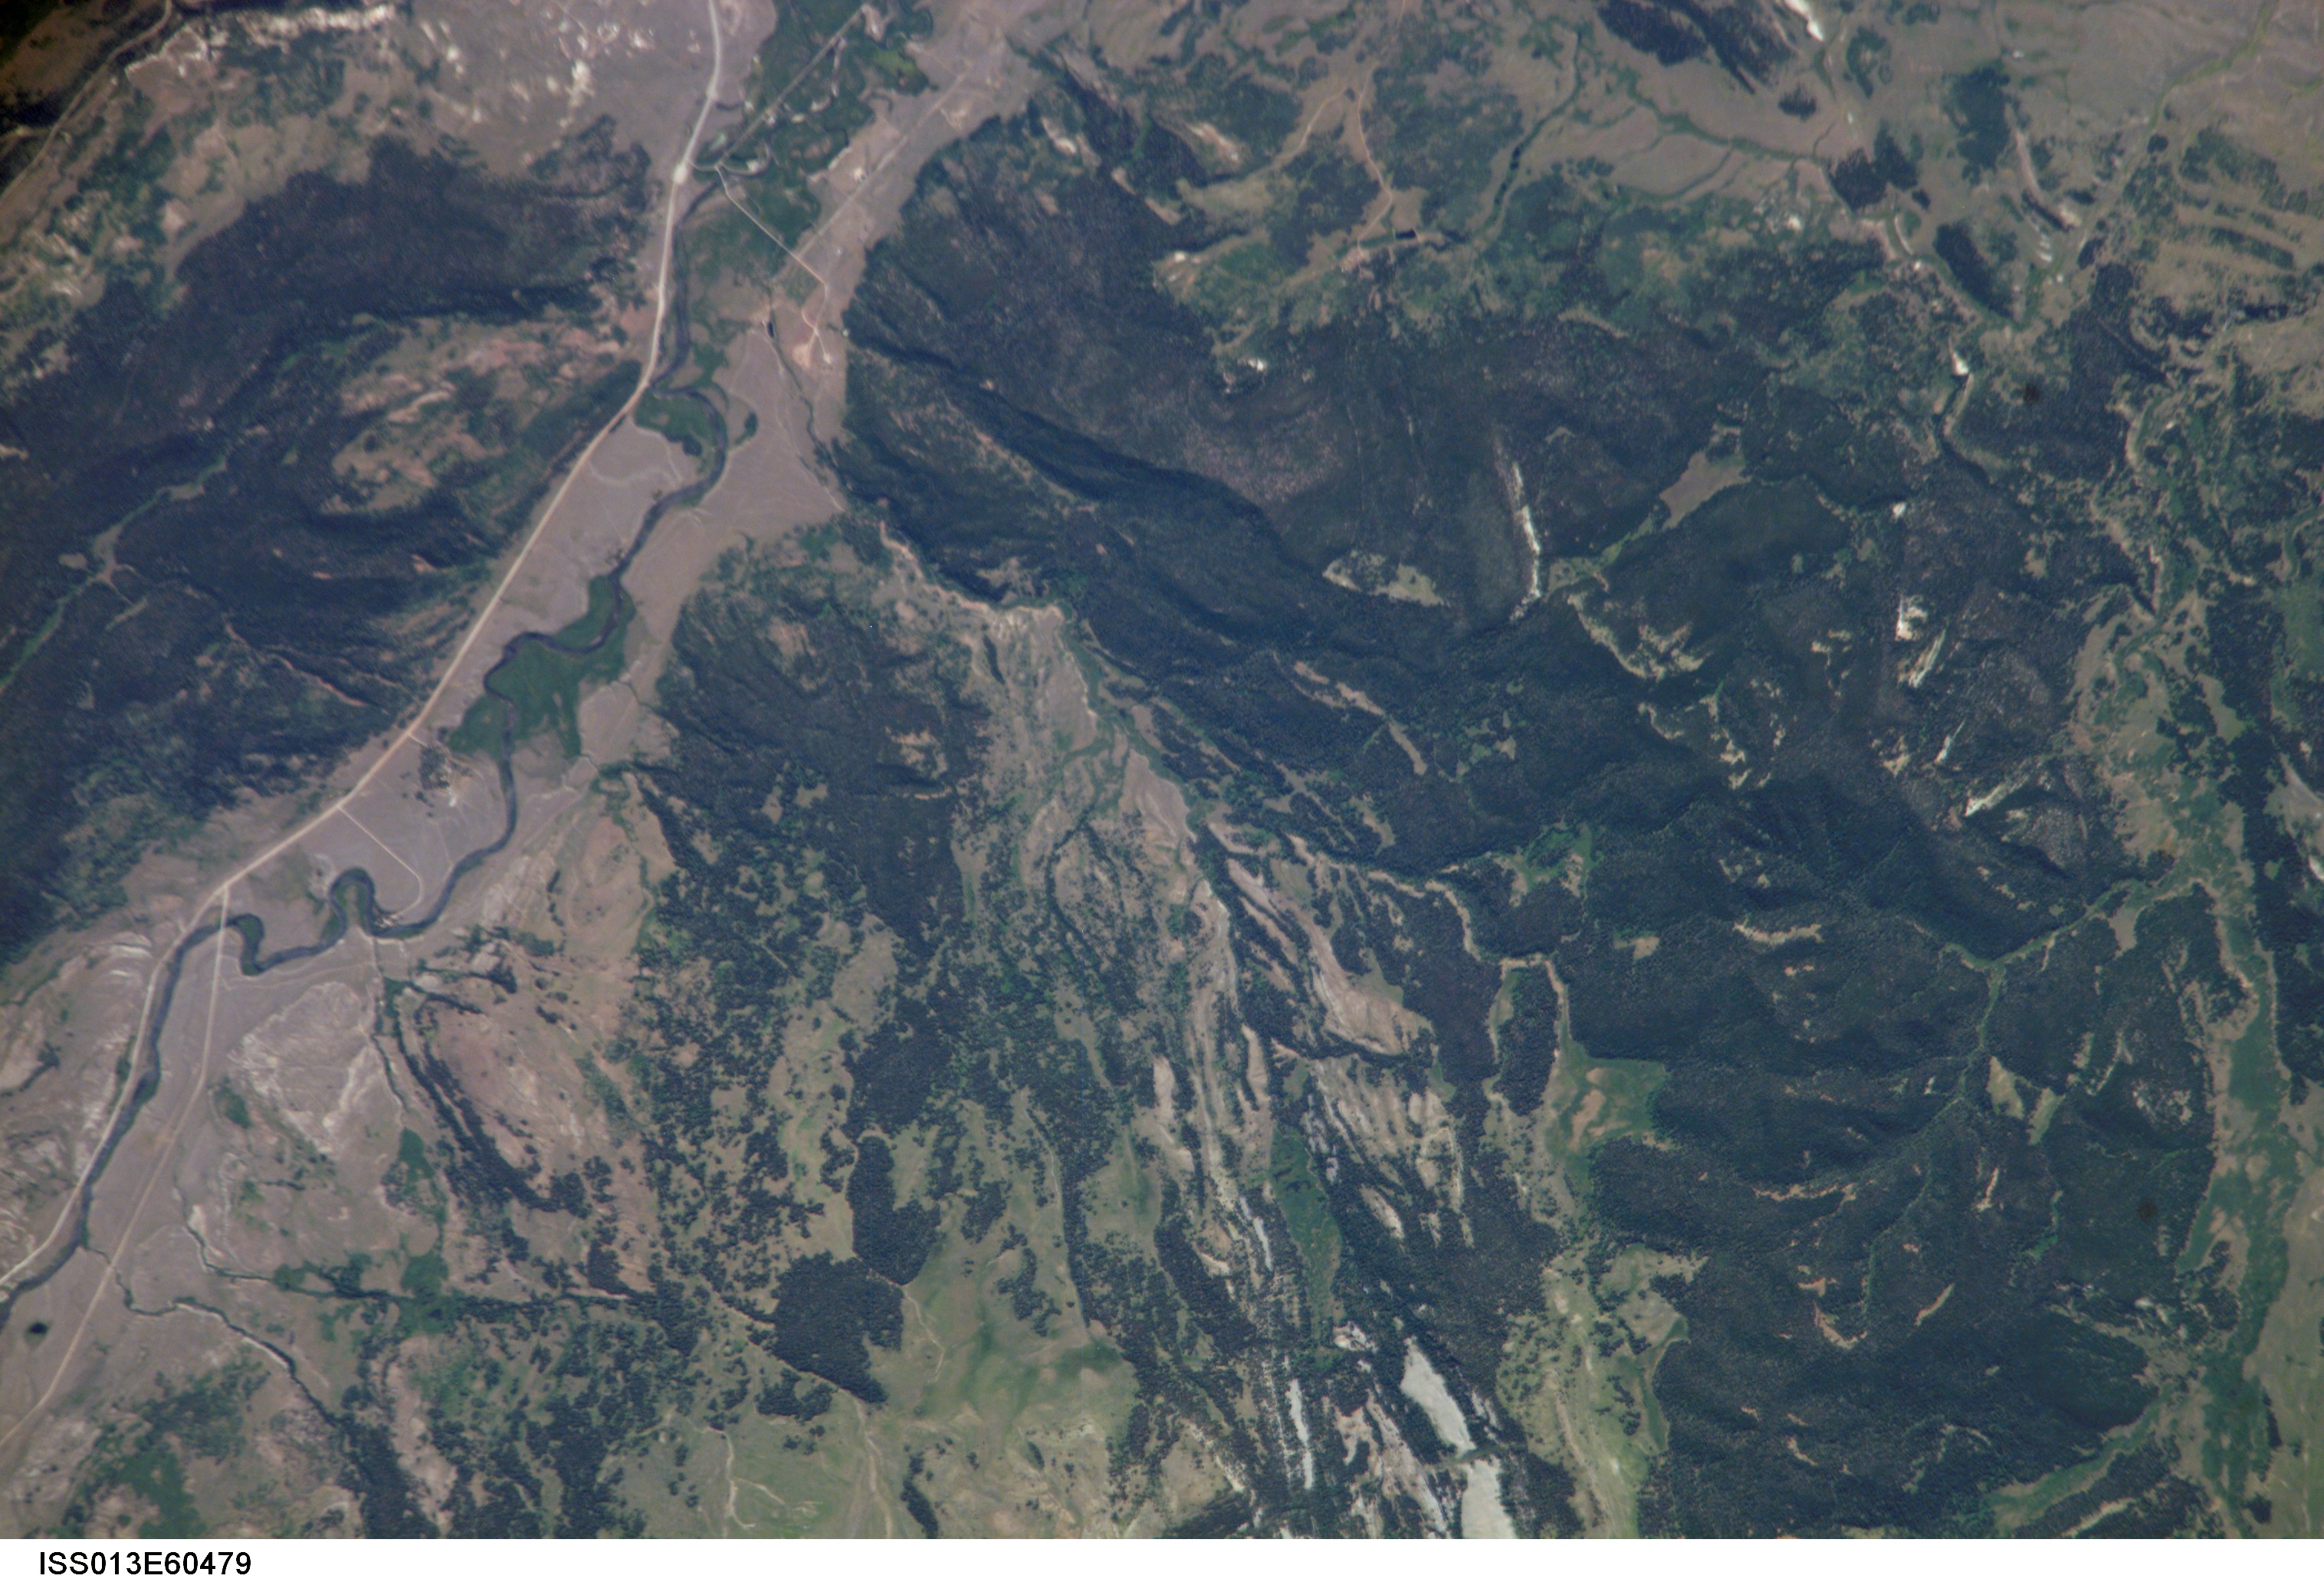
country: USA-WYOMING
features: GREEN R. V., FOR., MTS., ROADS
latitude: 43.2
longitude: -110.1
